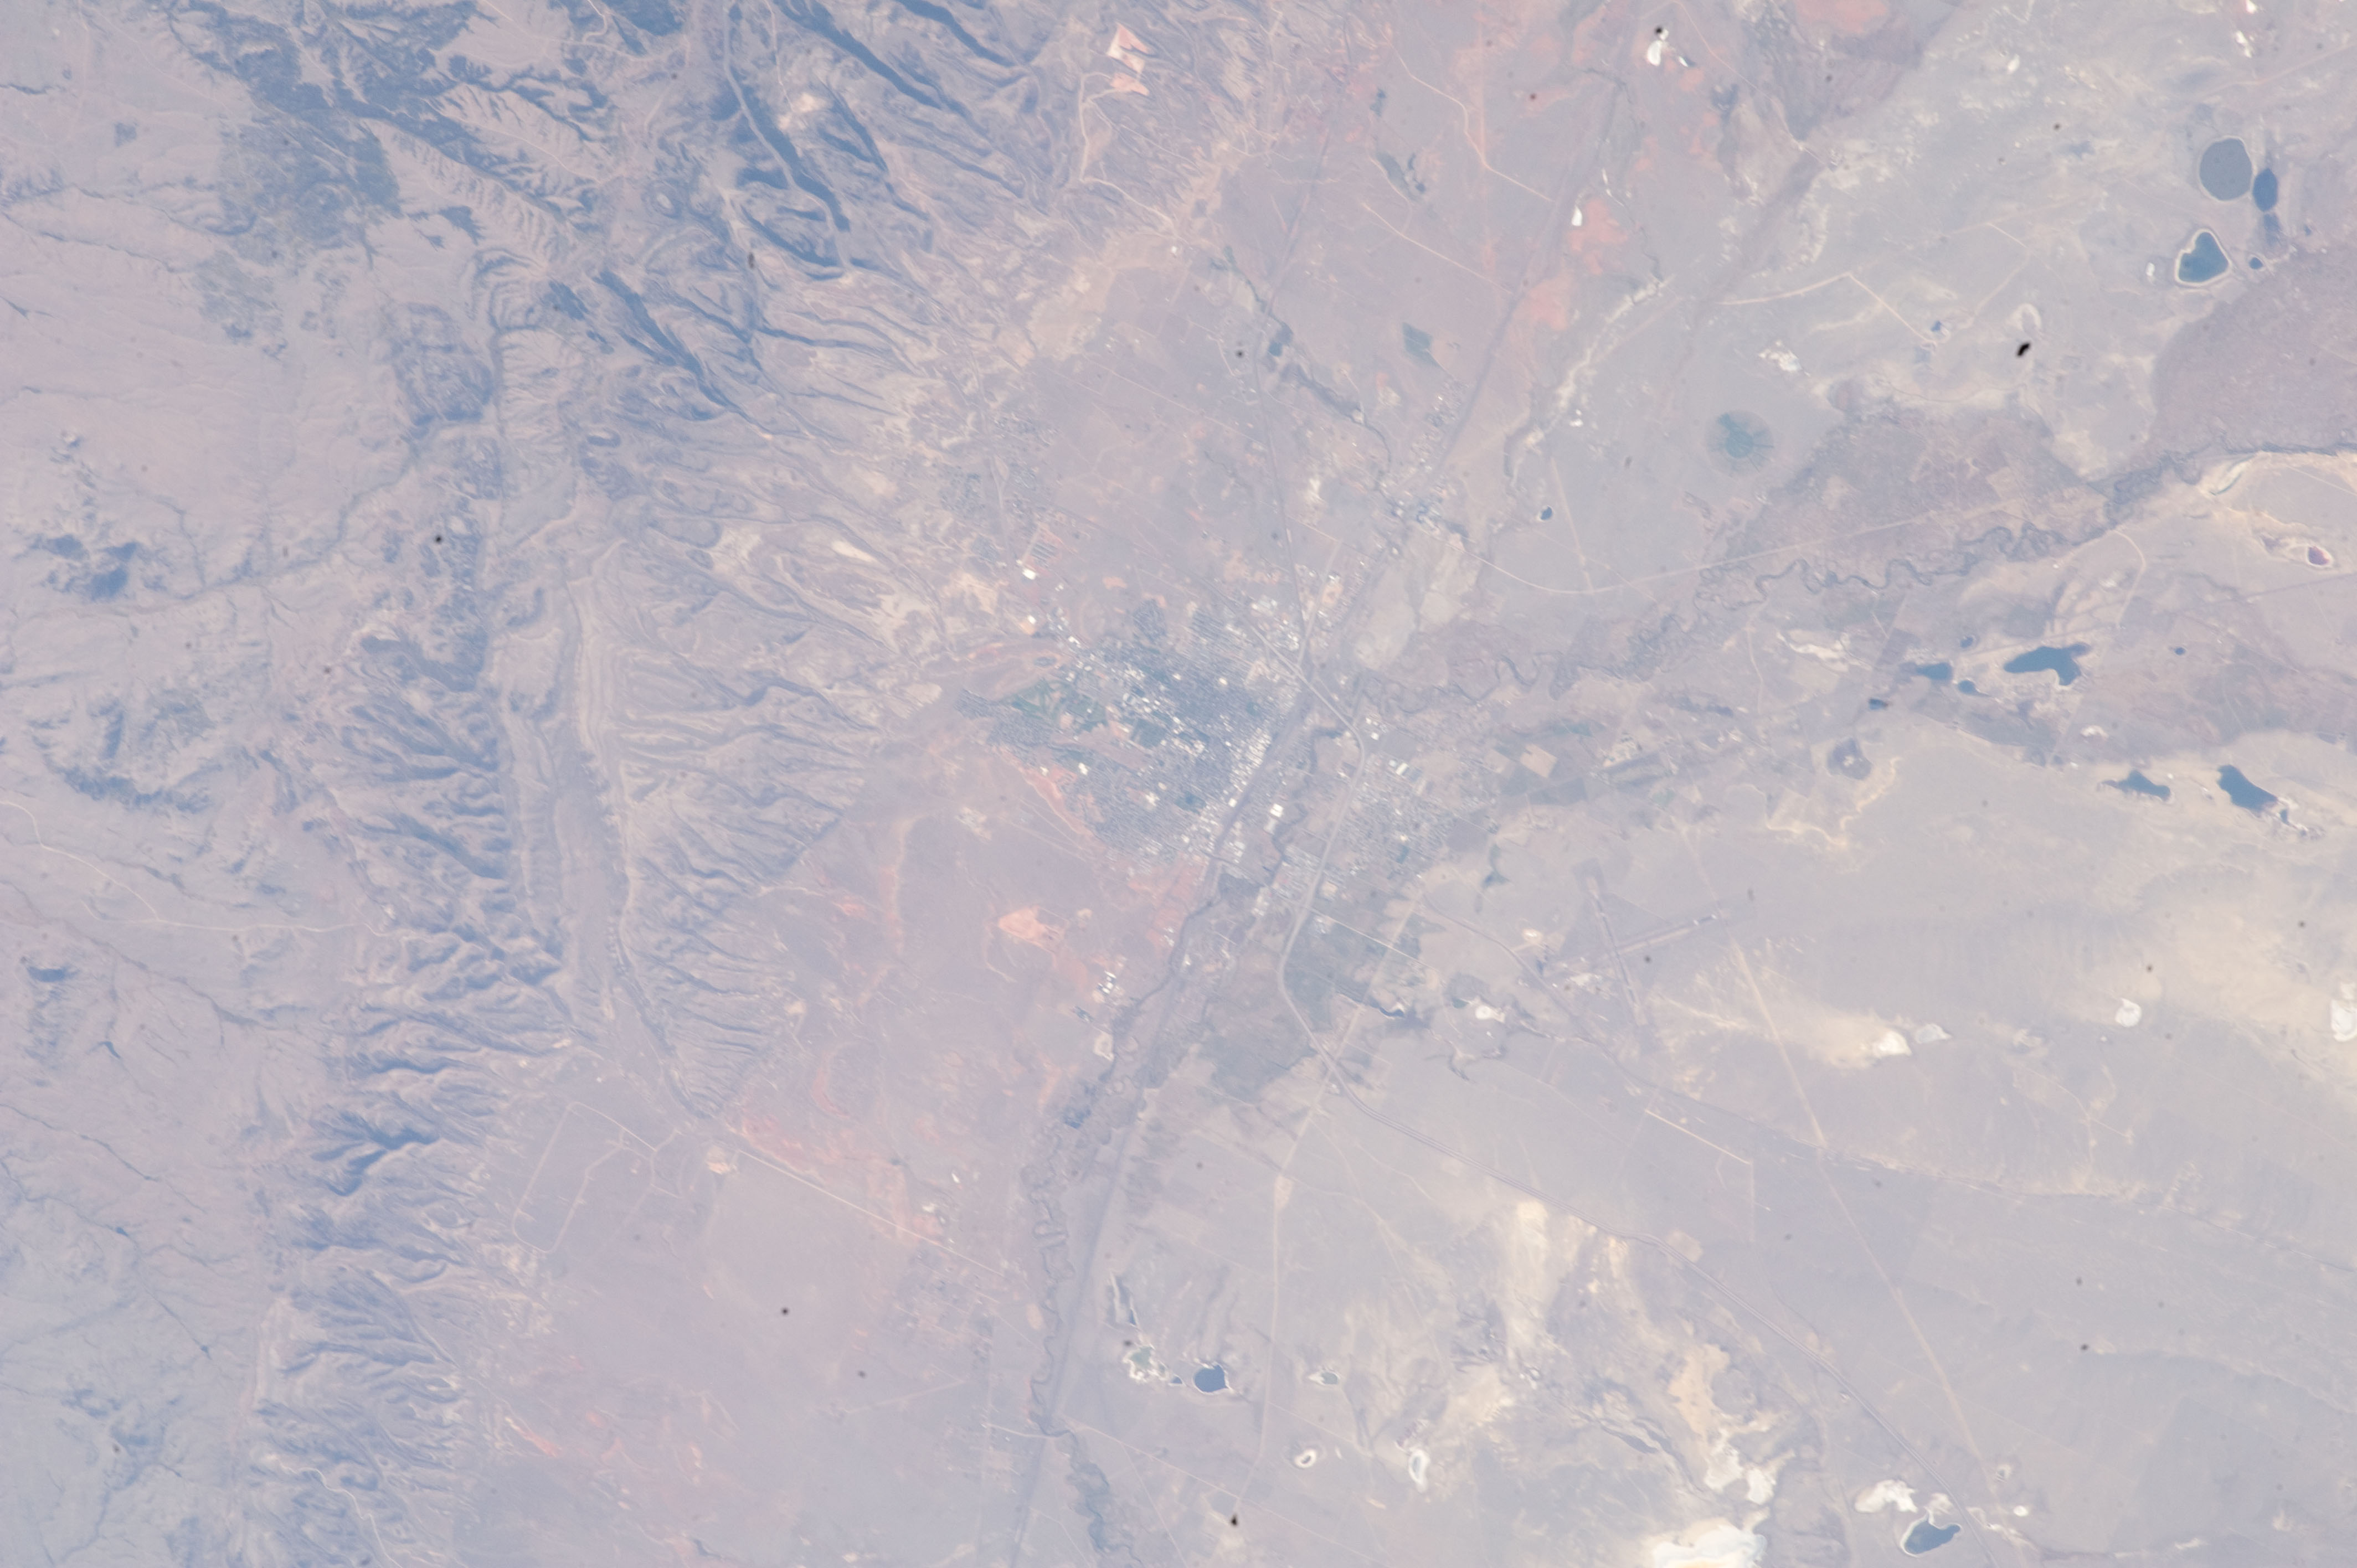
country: USA-WYOMING
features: LARAMIE, AIRPORT, LARAMIE R. DRAIN., SMALL LAKES, DES., ROADS, MTS.
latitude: 41.3
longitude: -105.6
